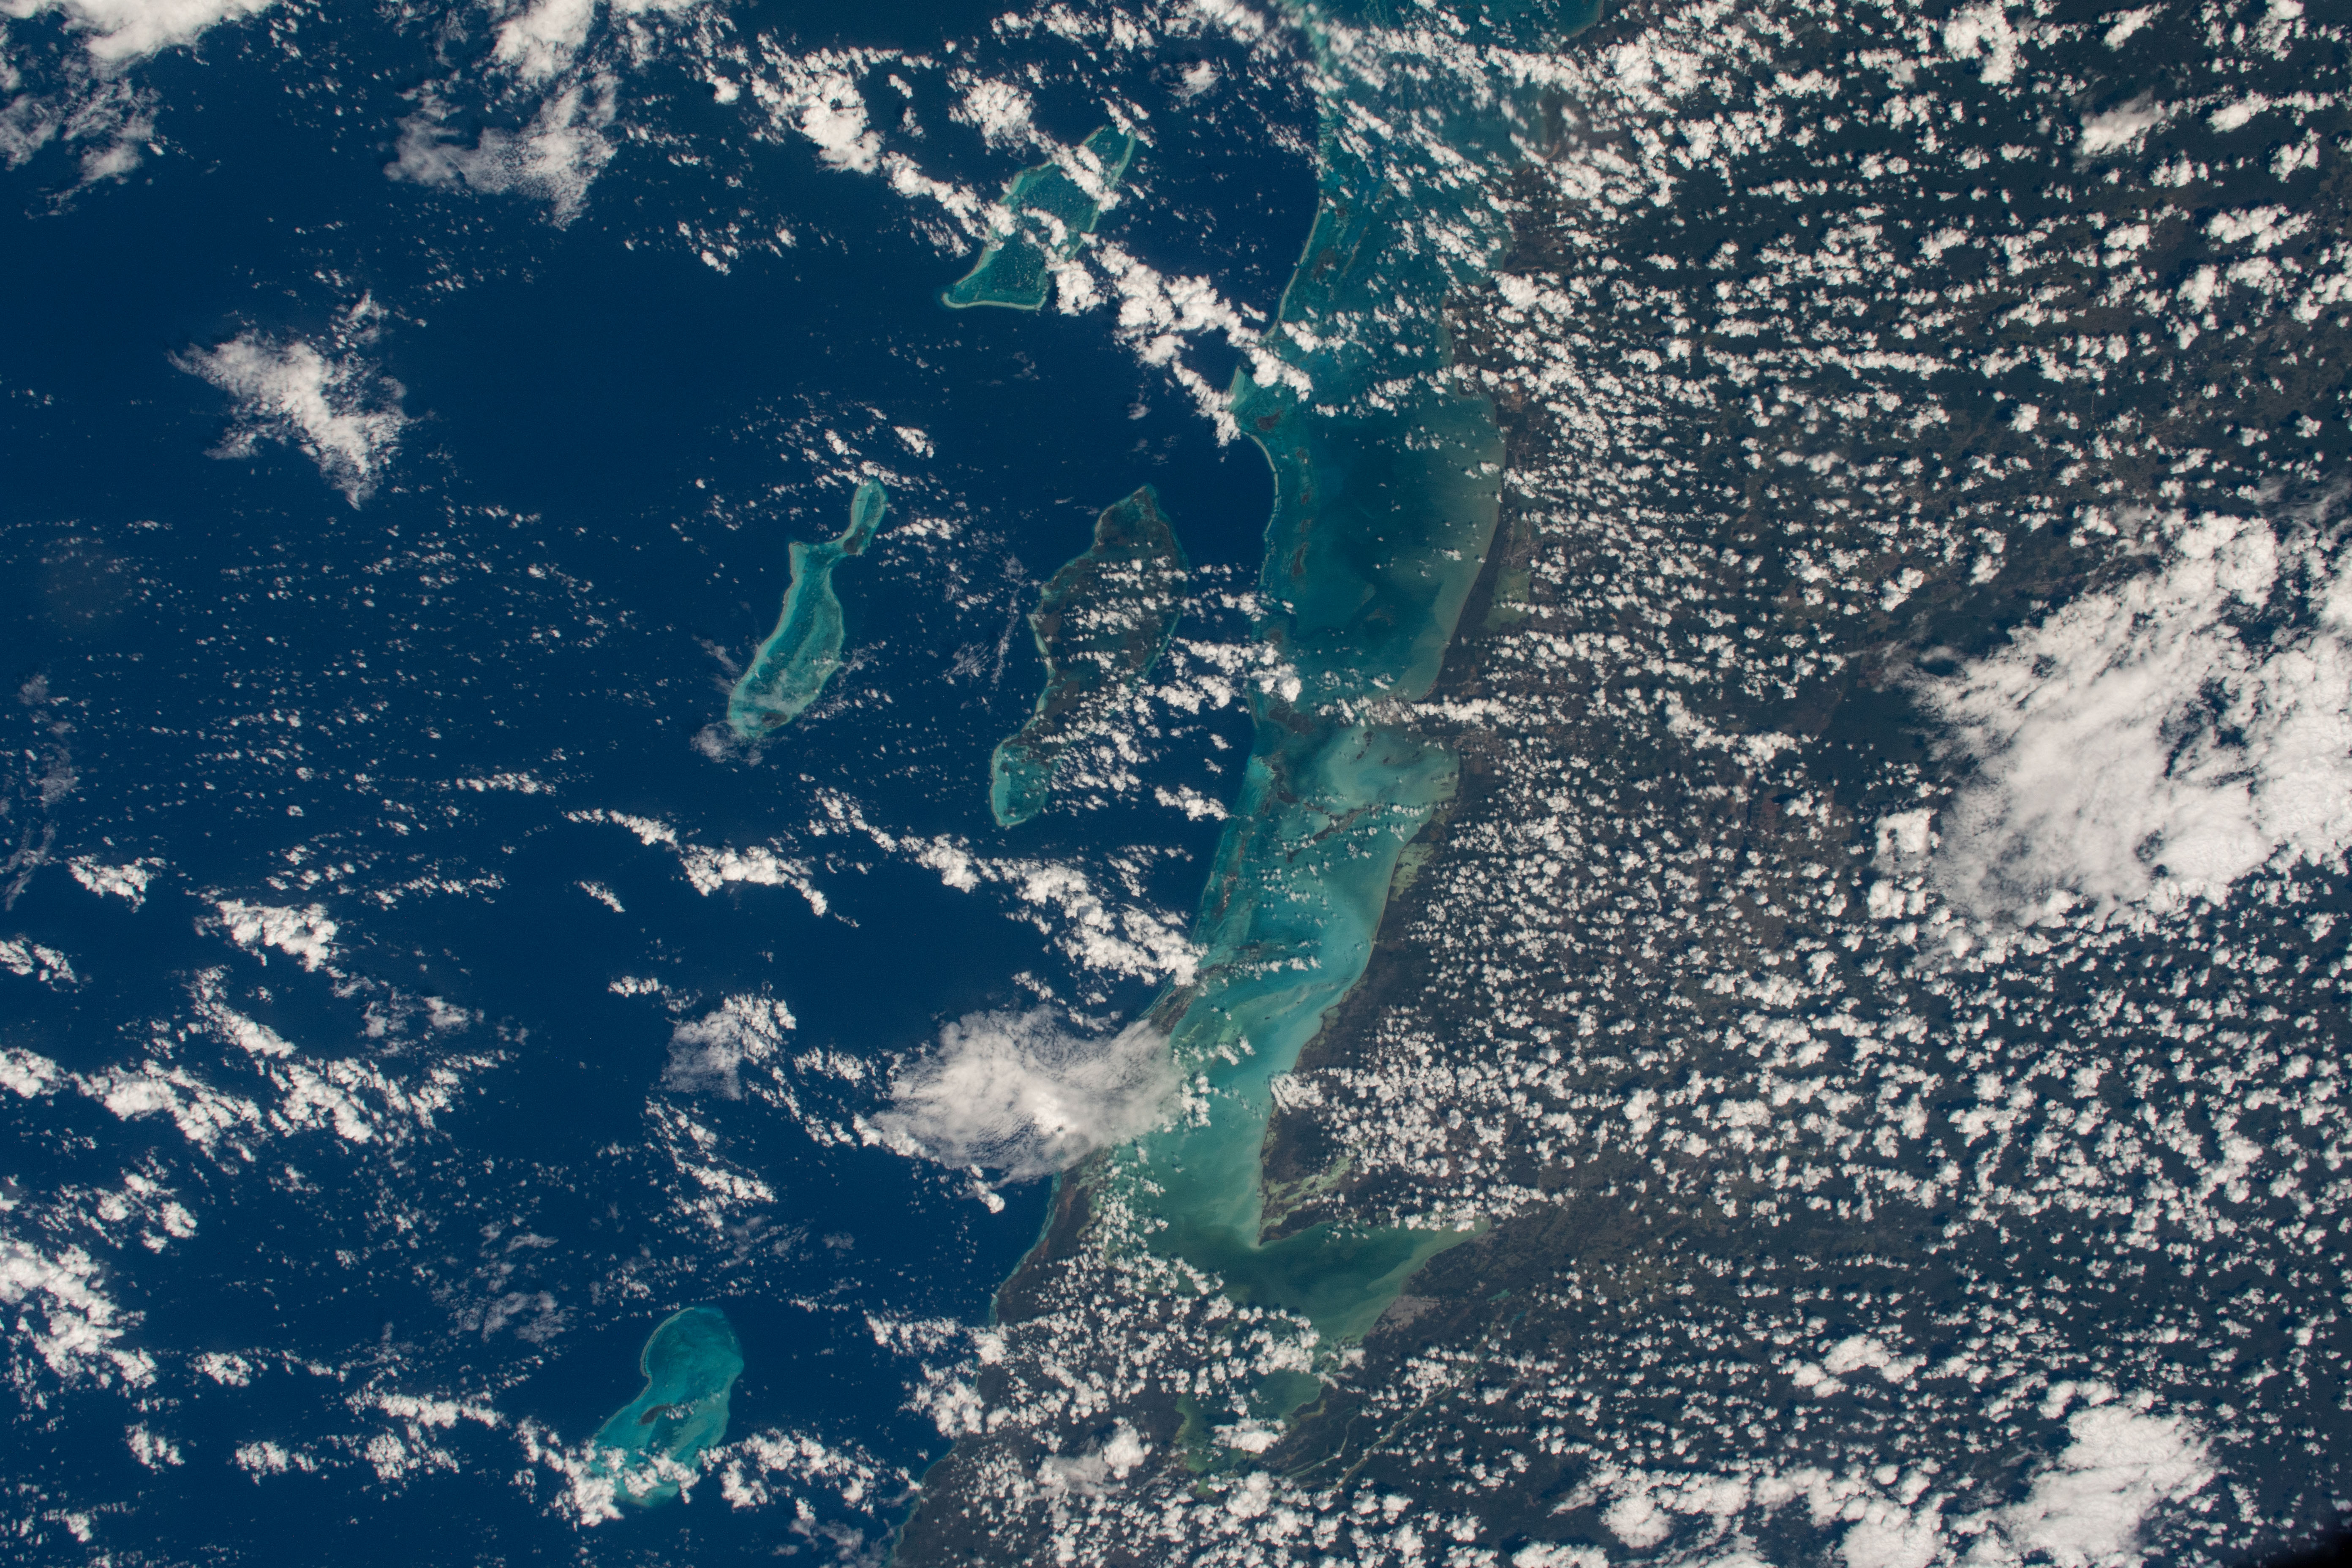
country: BELIZE
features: BELIZE BARRIER REEF, TURNEFFE ATOLL, CARIBBEAN SEA, TURNEFFE ISLANDS
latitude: 17.5
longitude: -88.5
